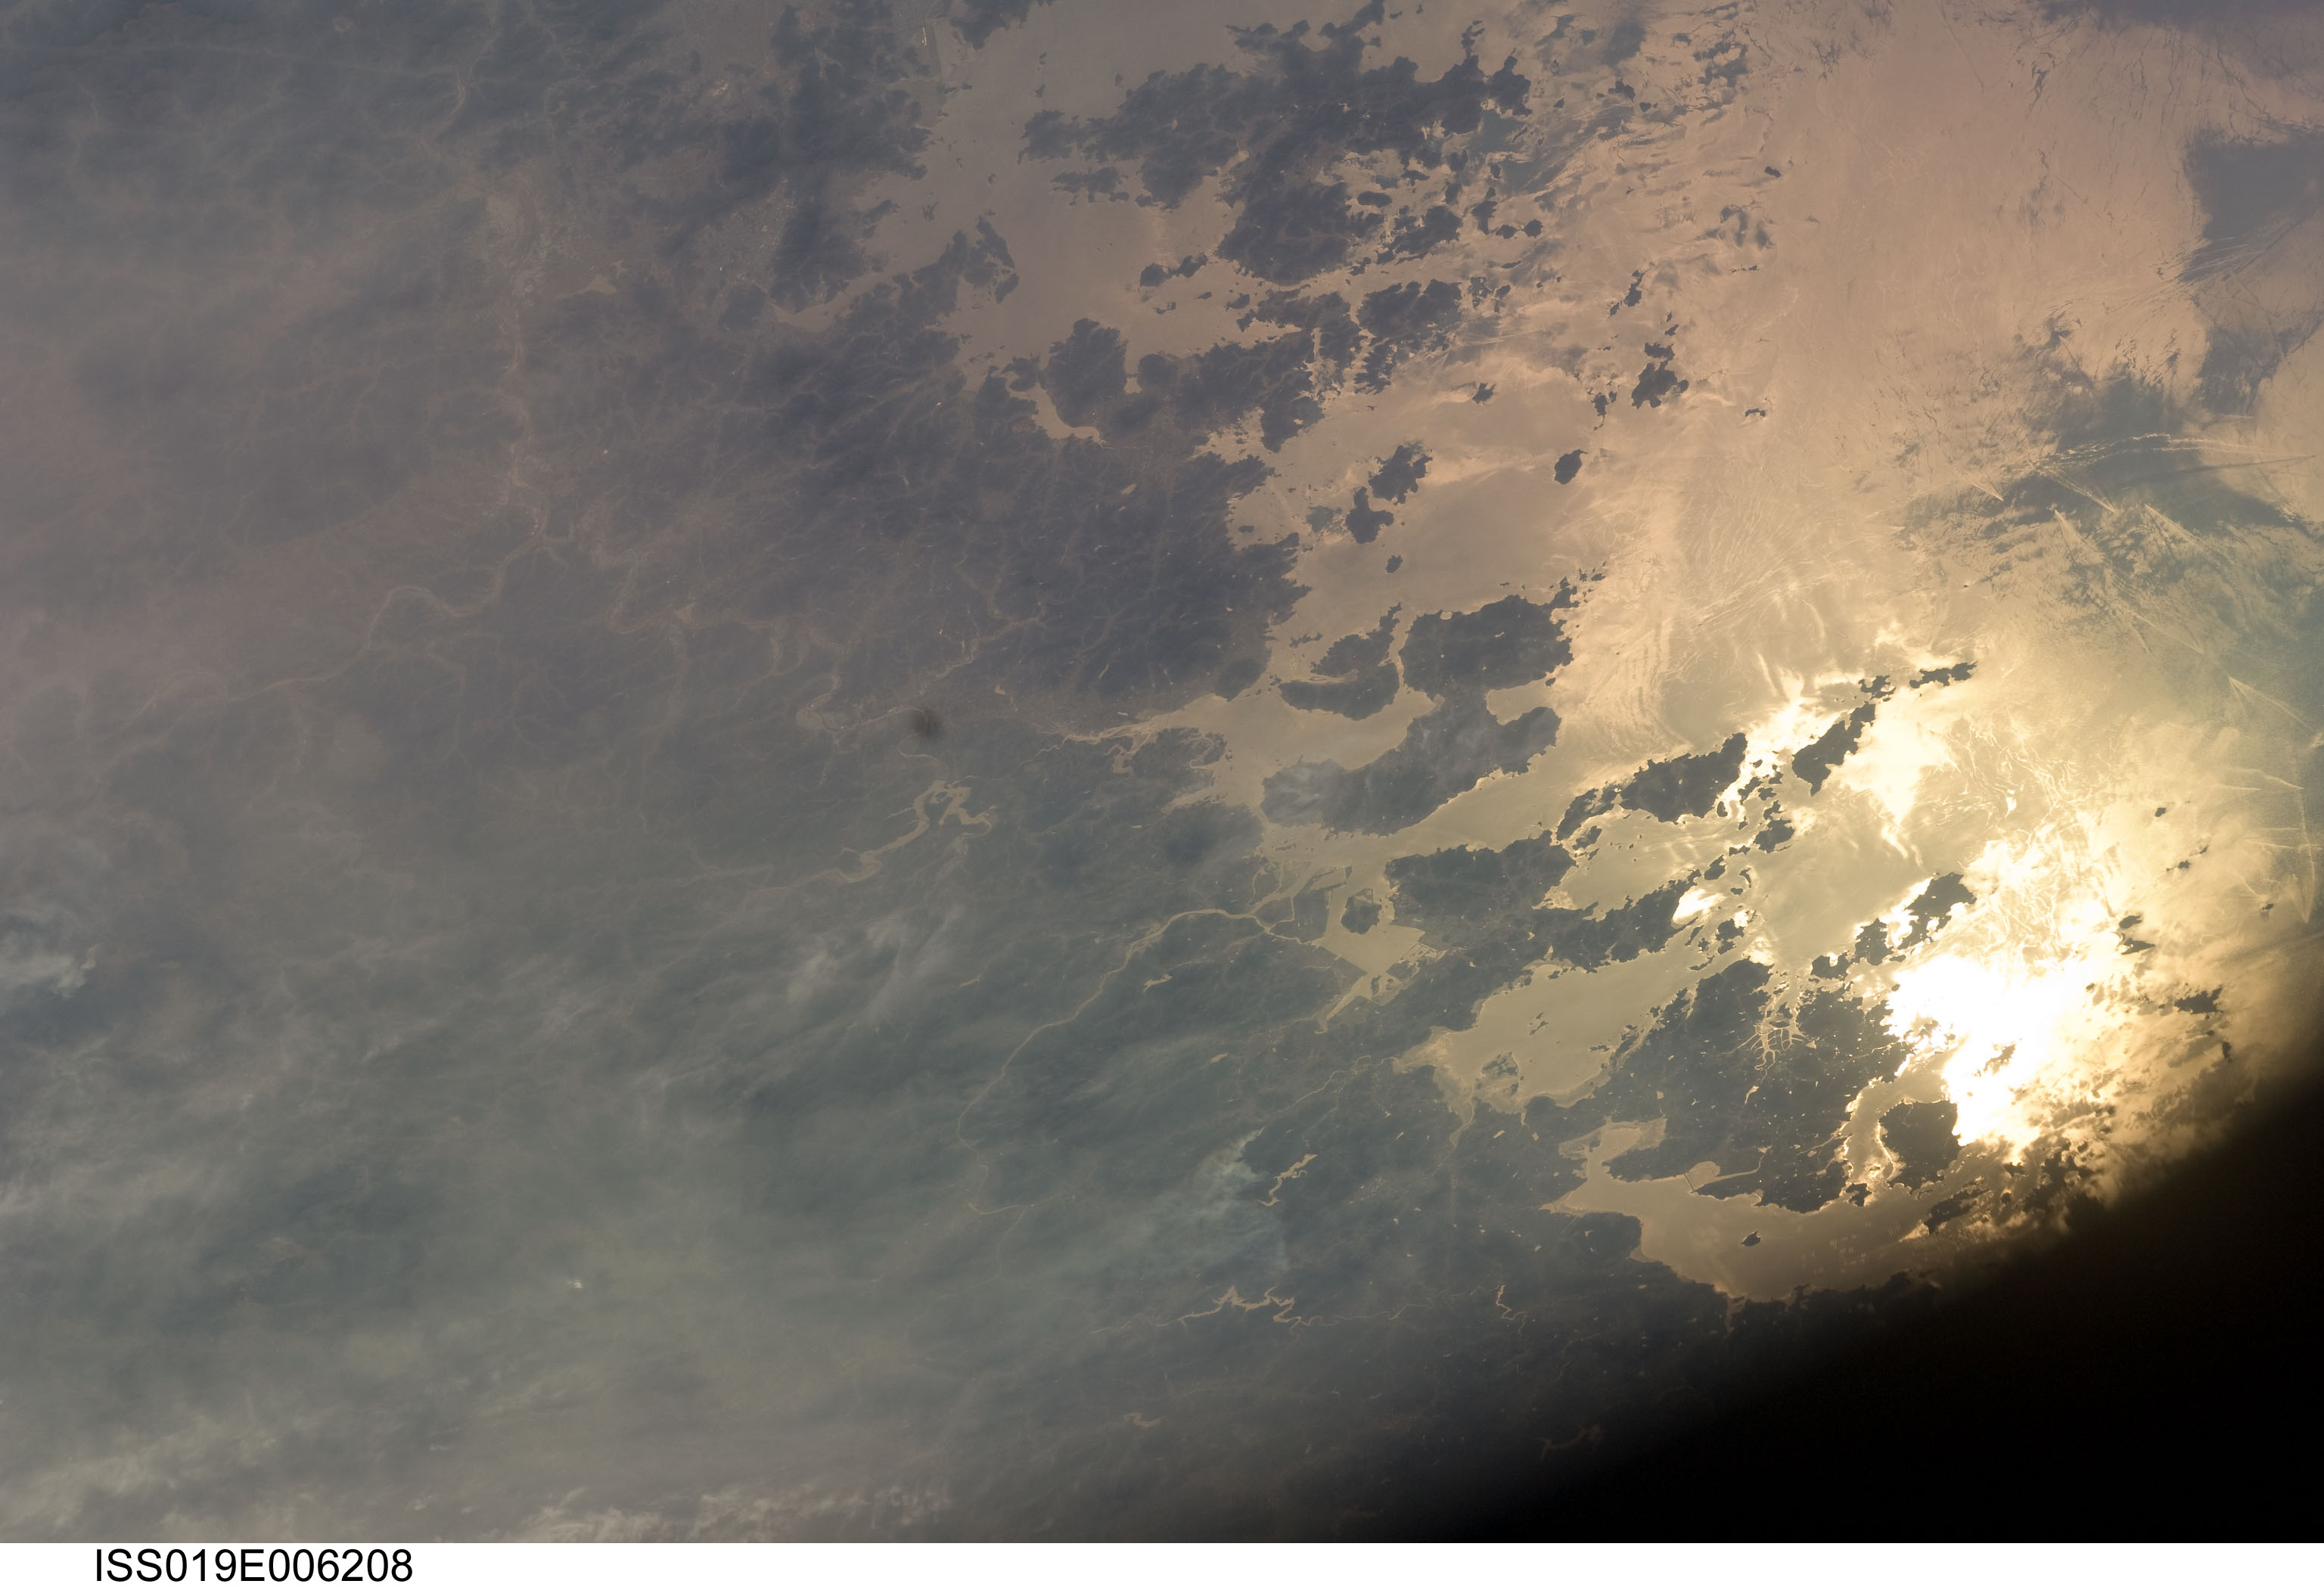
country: SOUTH KOREA
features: ISLANDS, GLINT, CHINJU AREA
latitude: 35.0
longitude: 128.0
